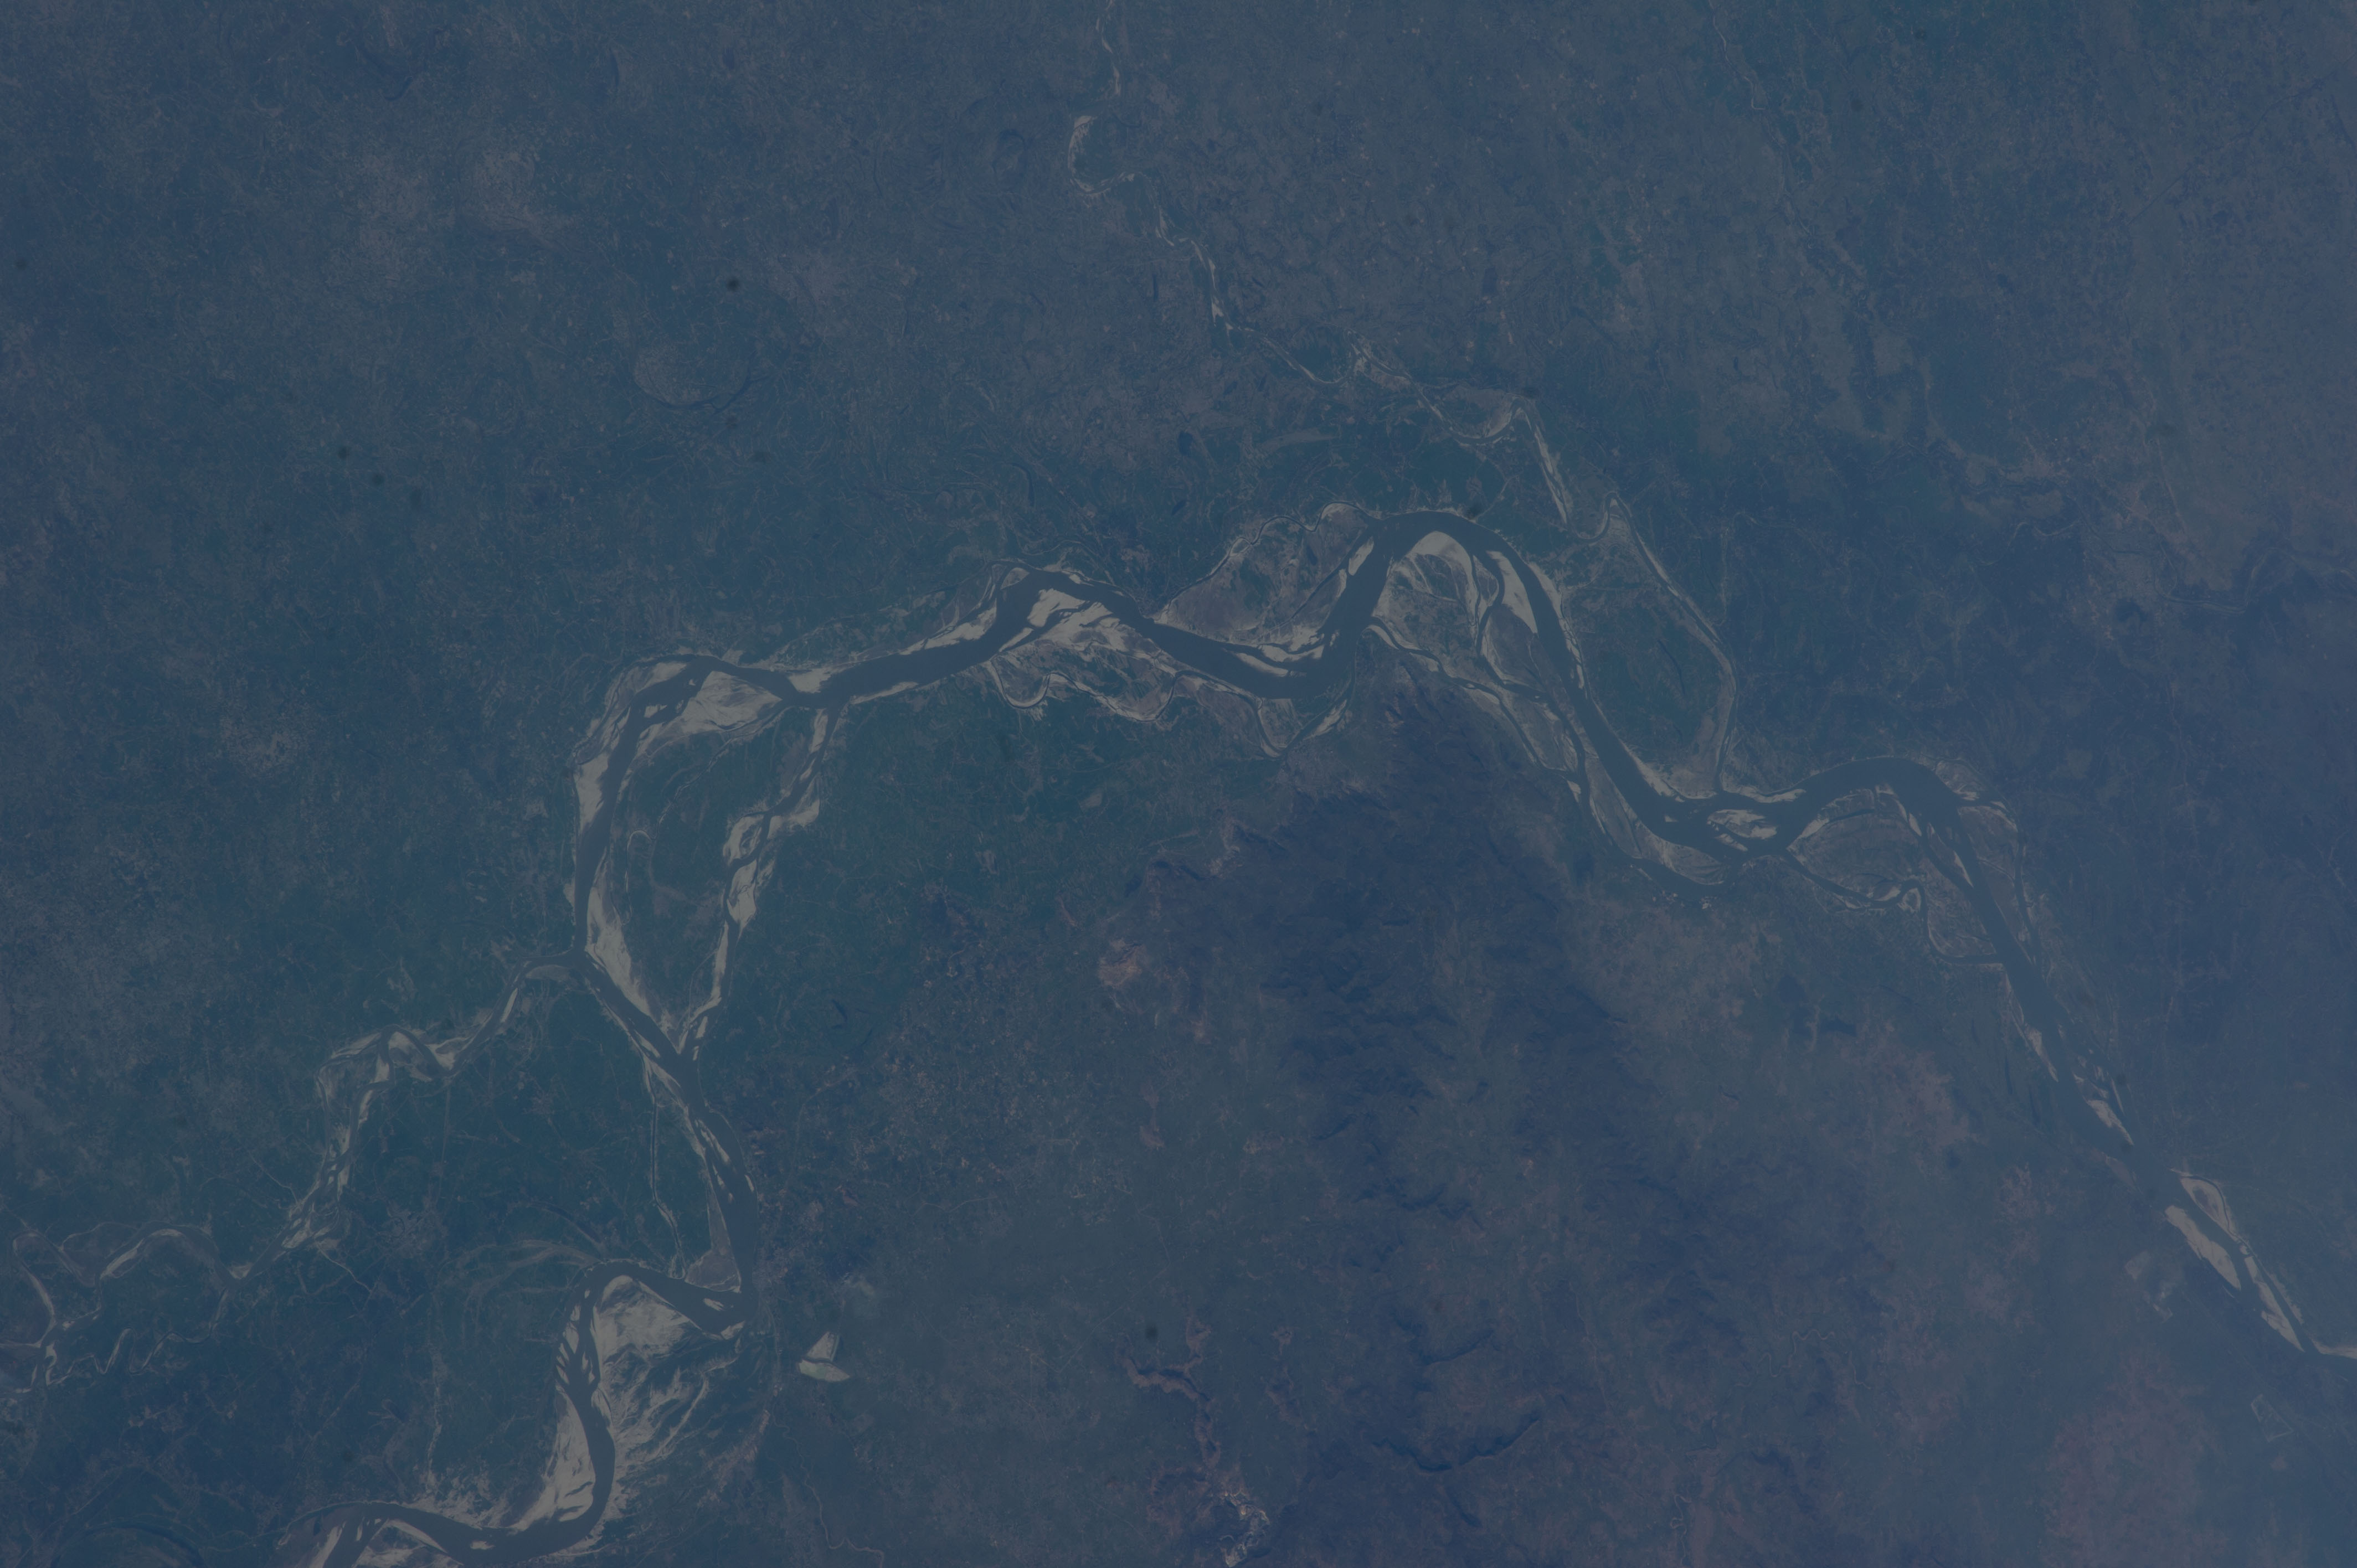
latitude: 25.3
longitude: 87.6
